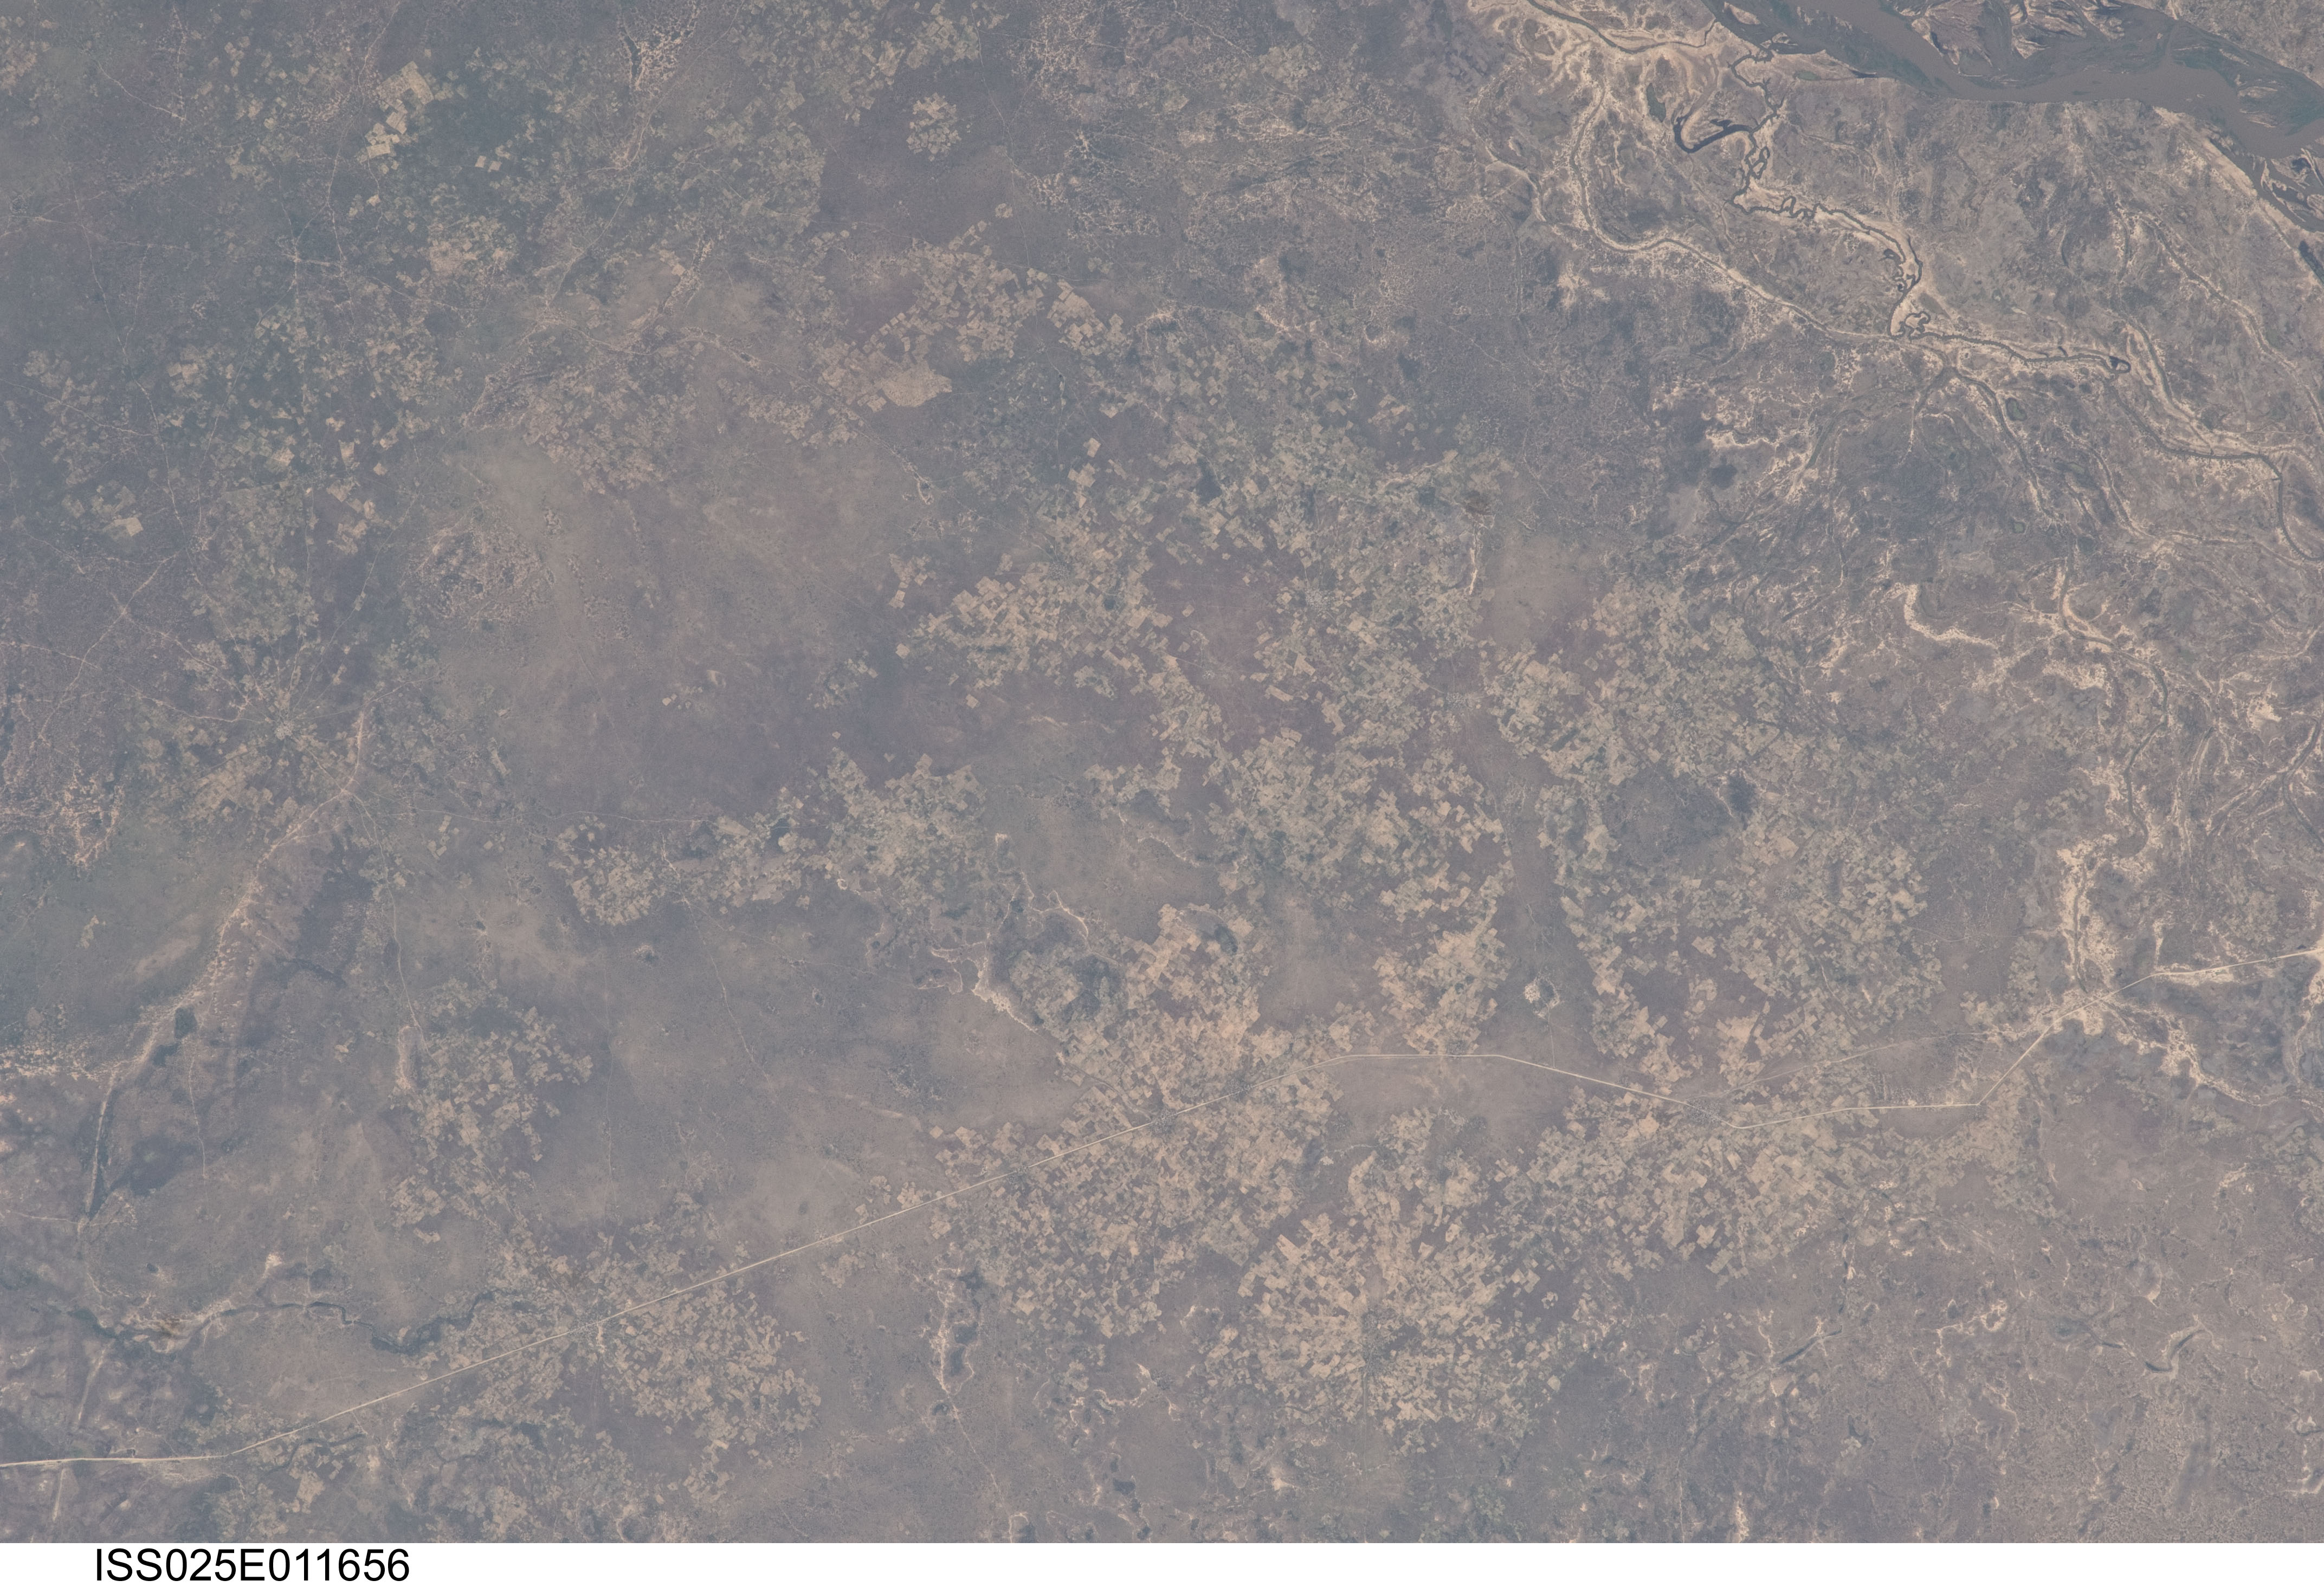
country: CHAD
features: CHARI RIVER DRAINAGE, ROADS, LAKES EAST OF N'DJAMENA
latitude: 12.1
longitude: 15.5
